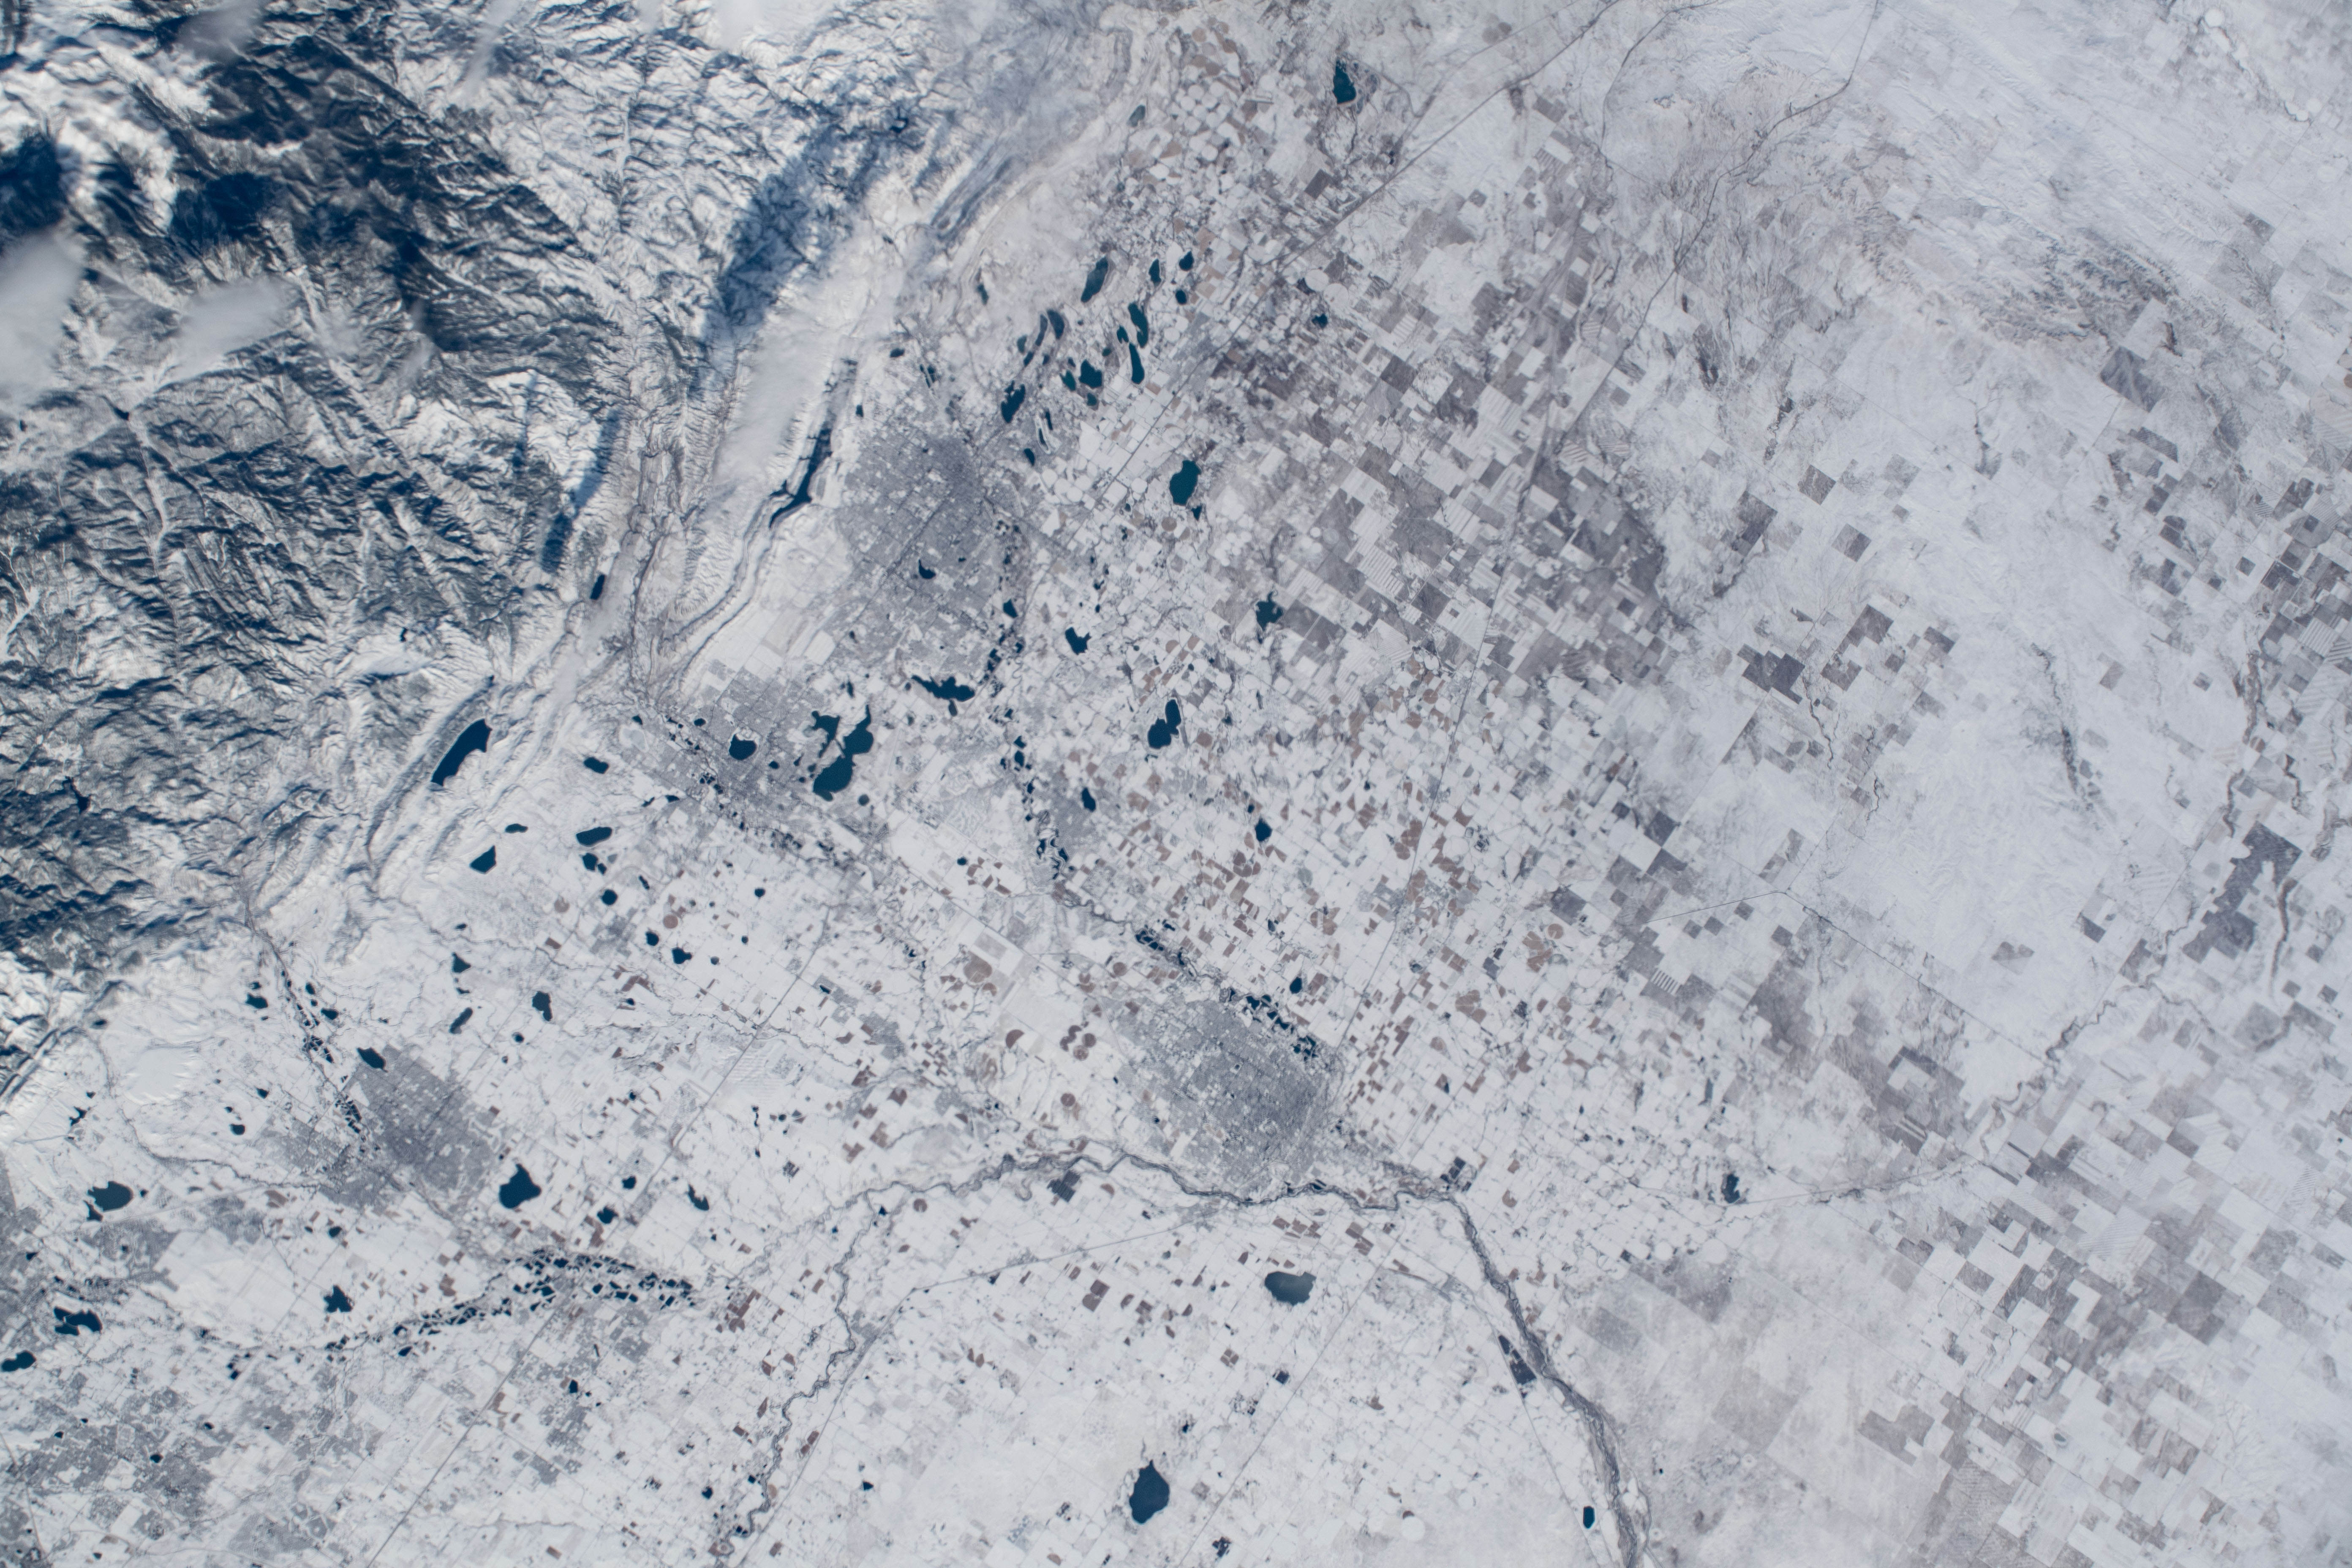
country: USA-COLORADO
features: GREELEY, BOULDER, FORT COLLINS, ROCKEY MOUNTAINS
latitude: 40.5
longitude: -104.9
